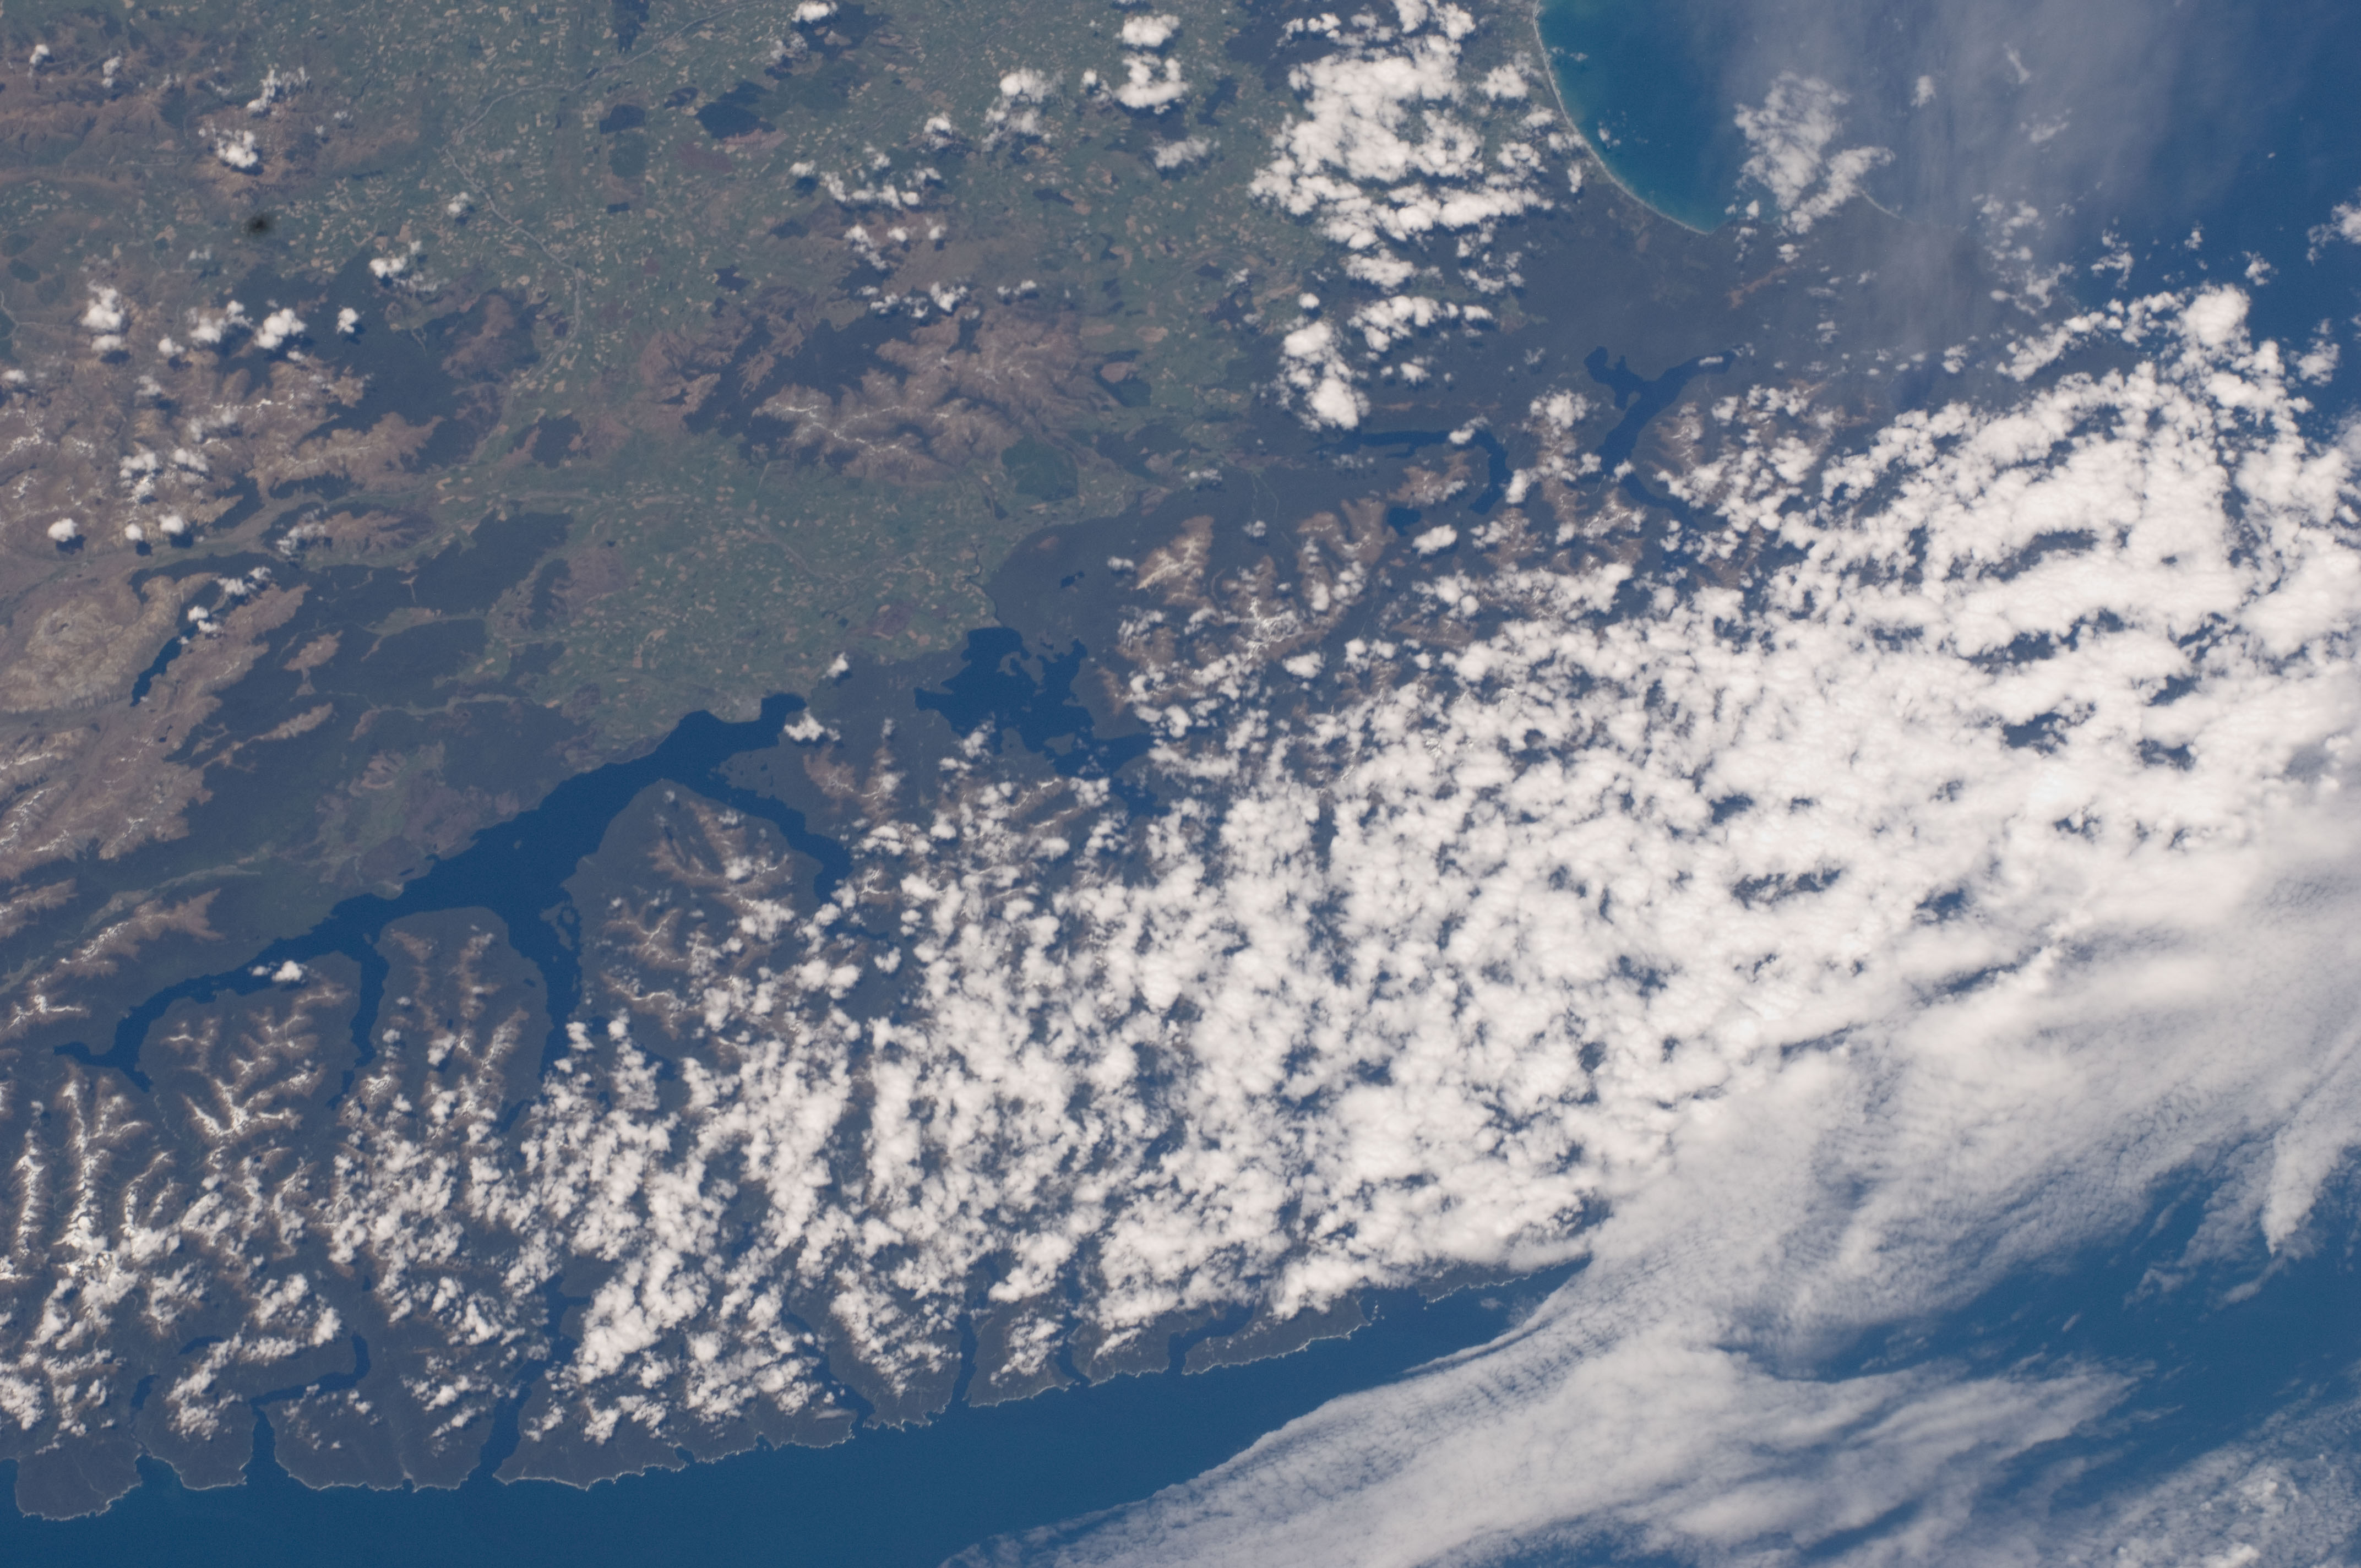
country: NEW ZEALAND-SI
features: L. MANAPOURI, L. TE ANAU
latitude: -45.5
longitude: 167.5
